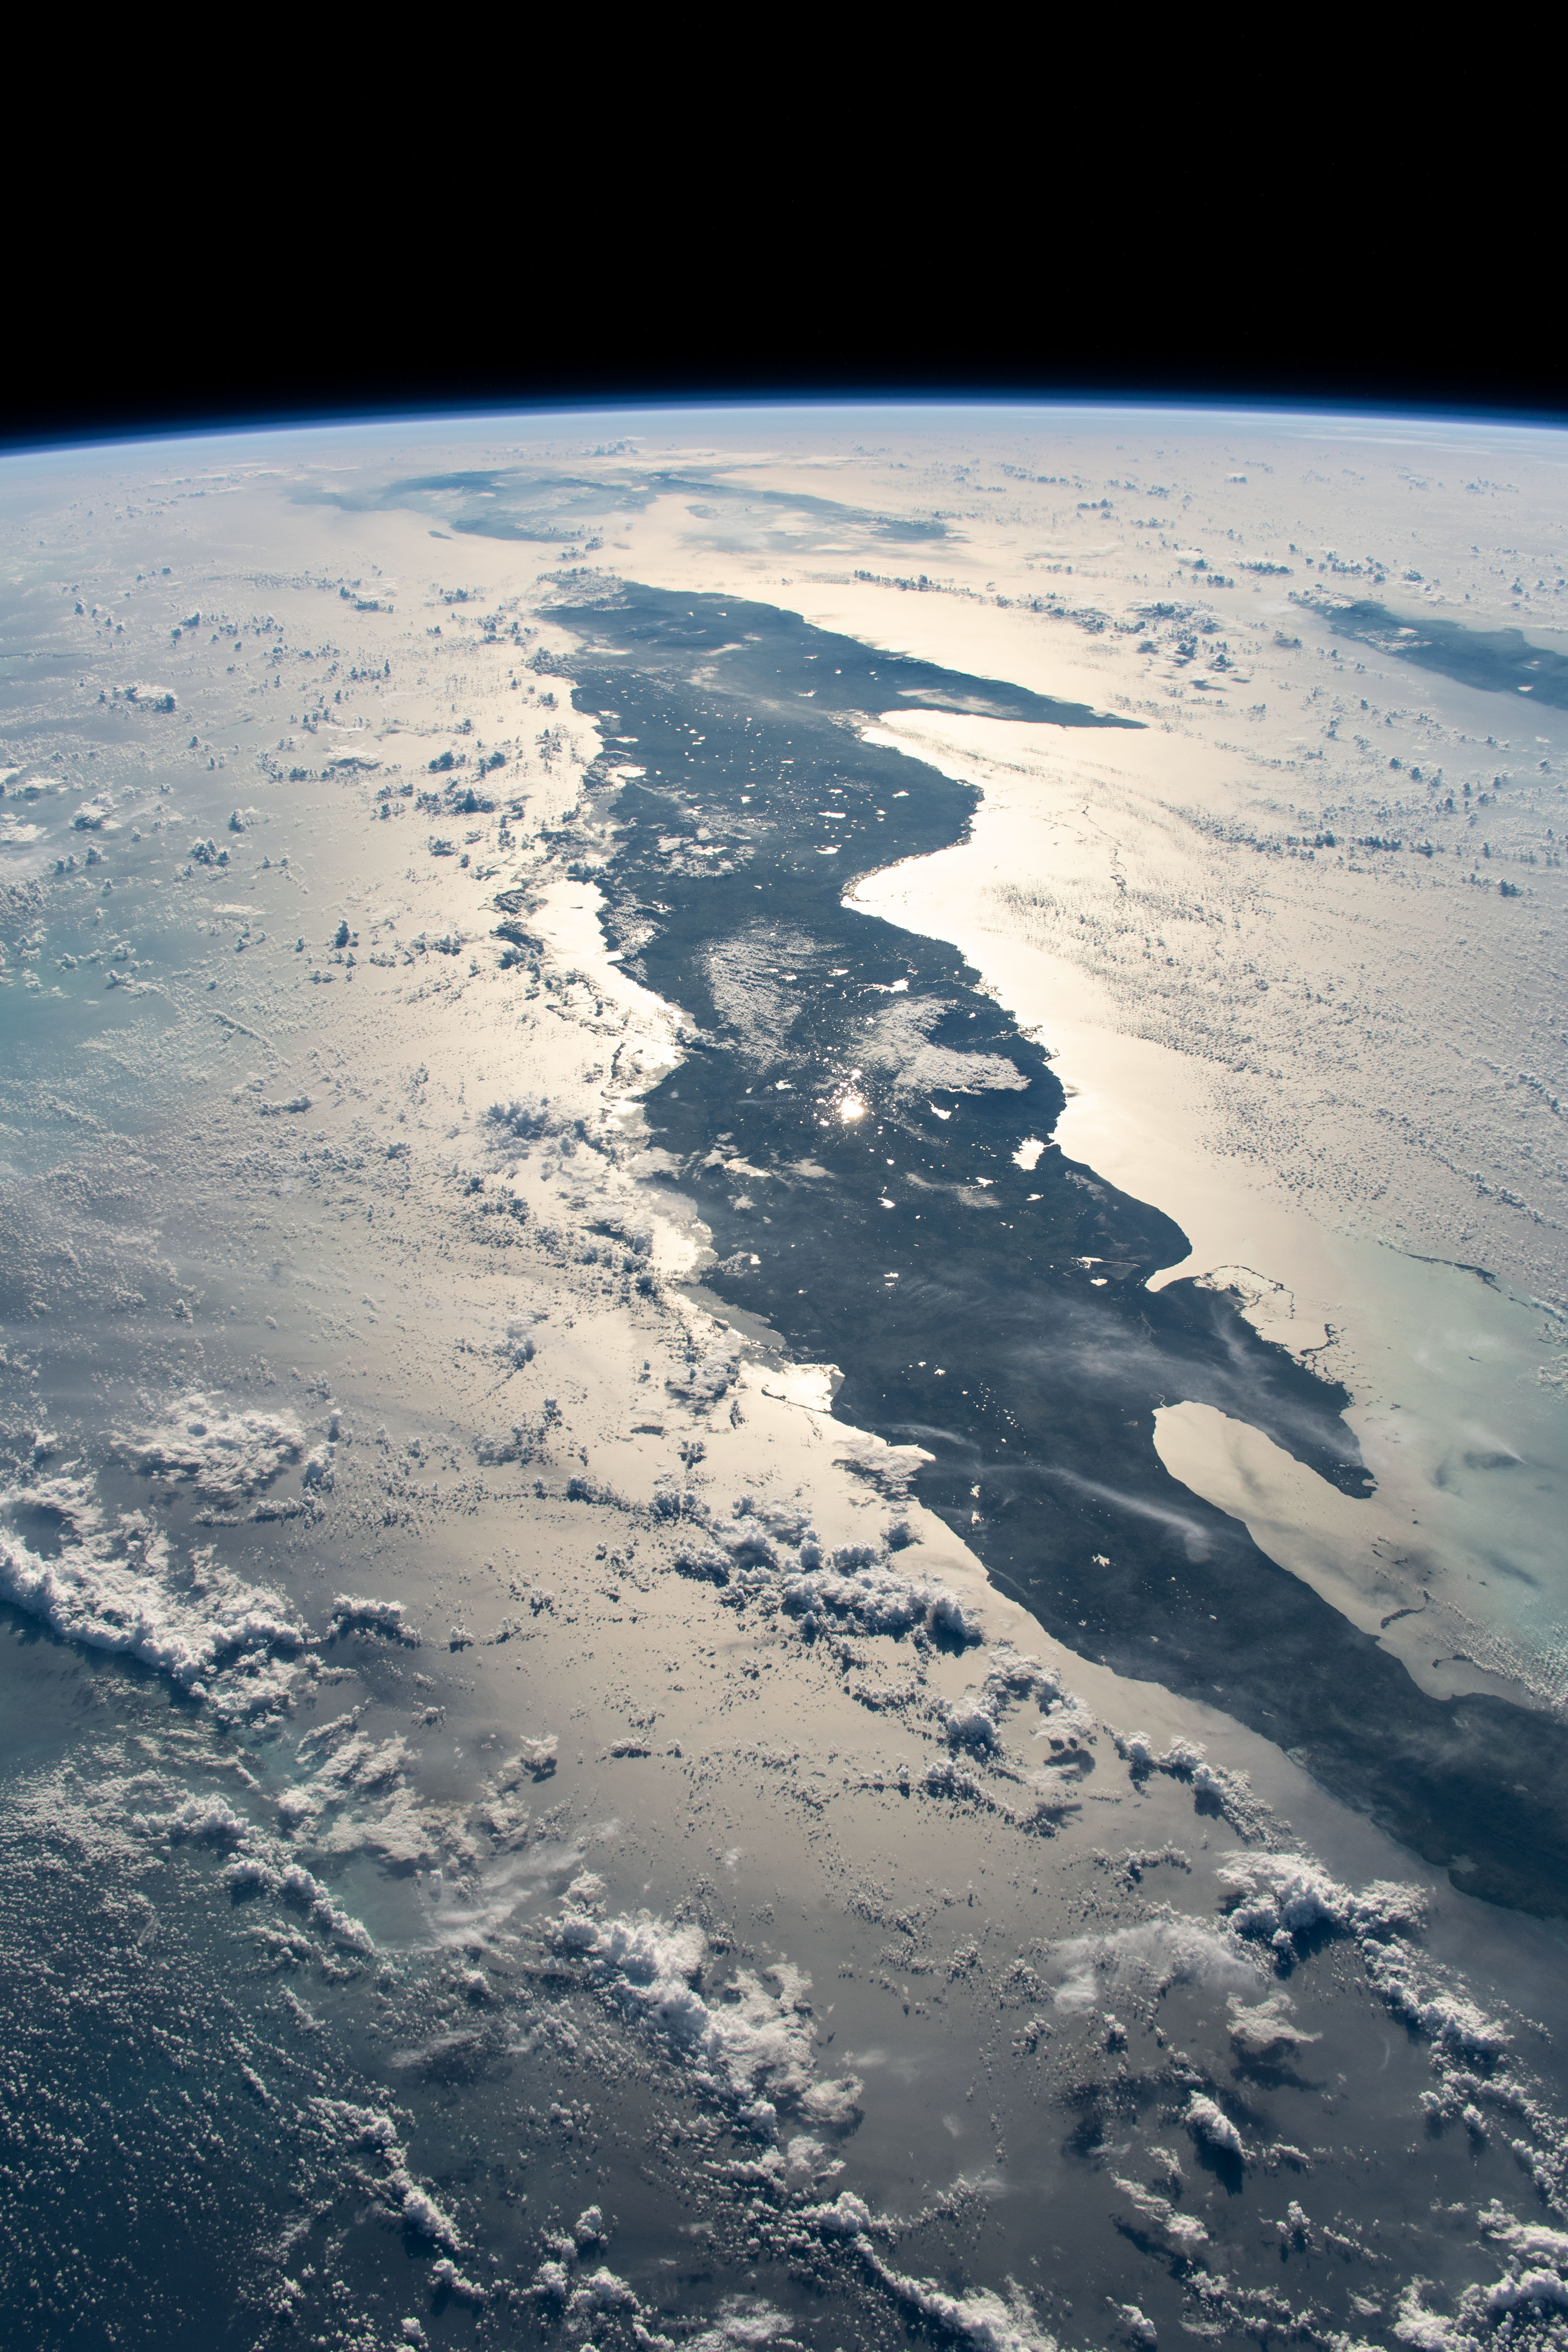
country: CUBA
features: CUBA
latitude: 22.5
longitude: -80.5
